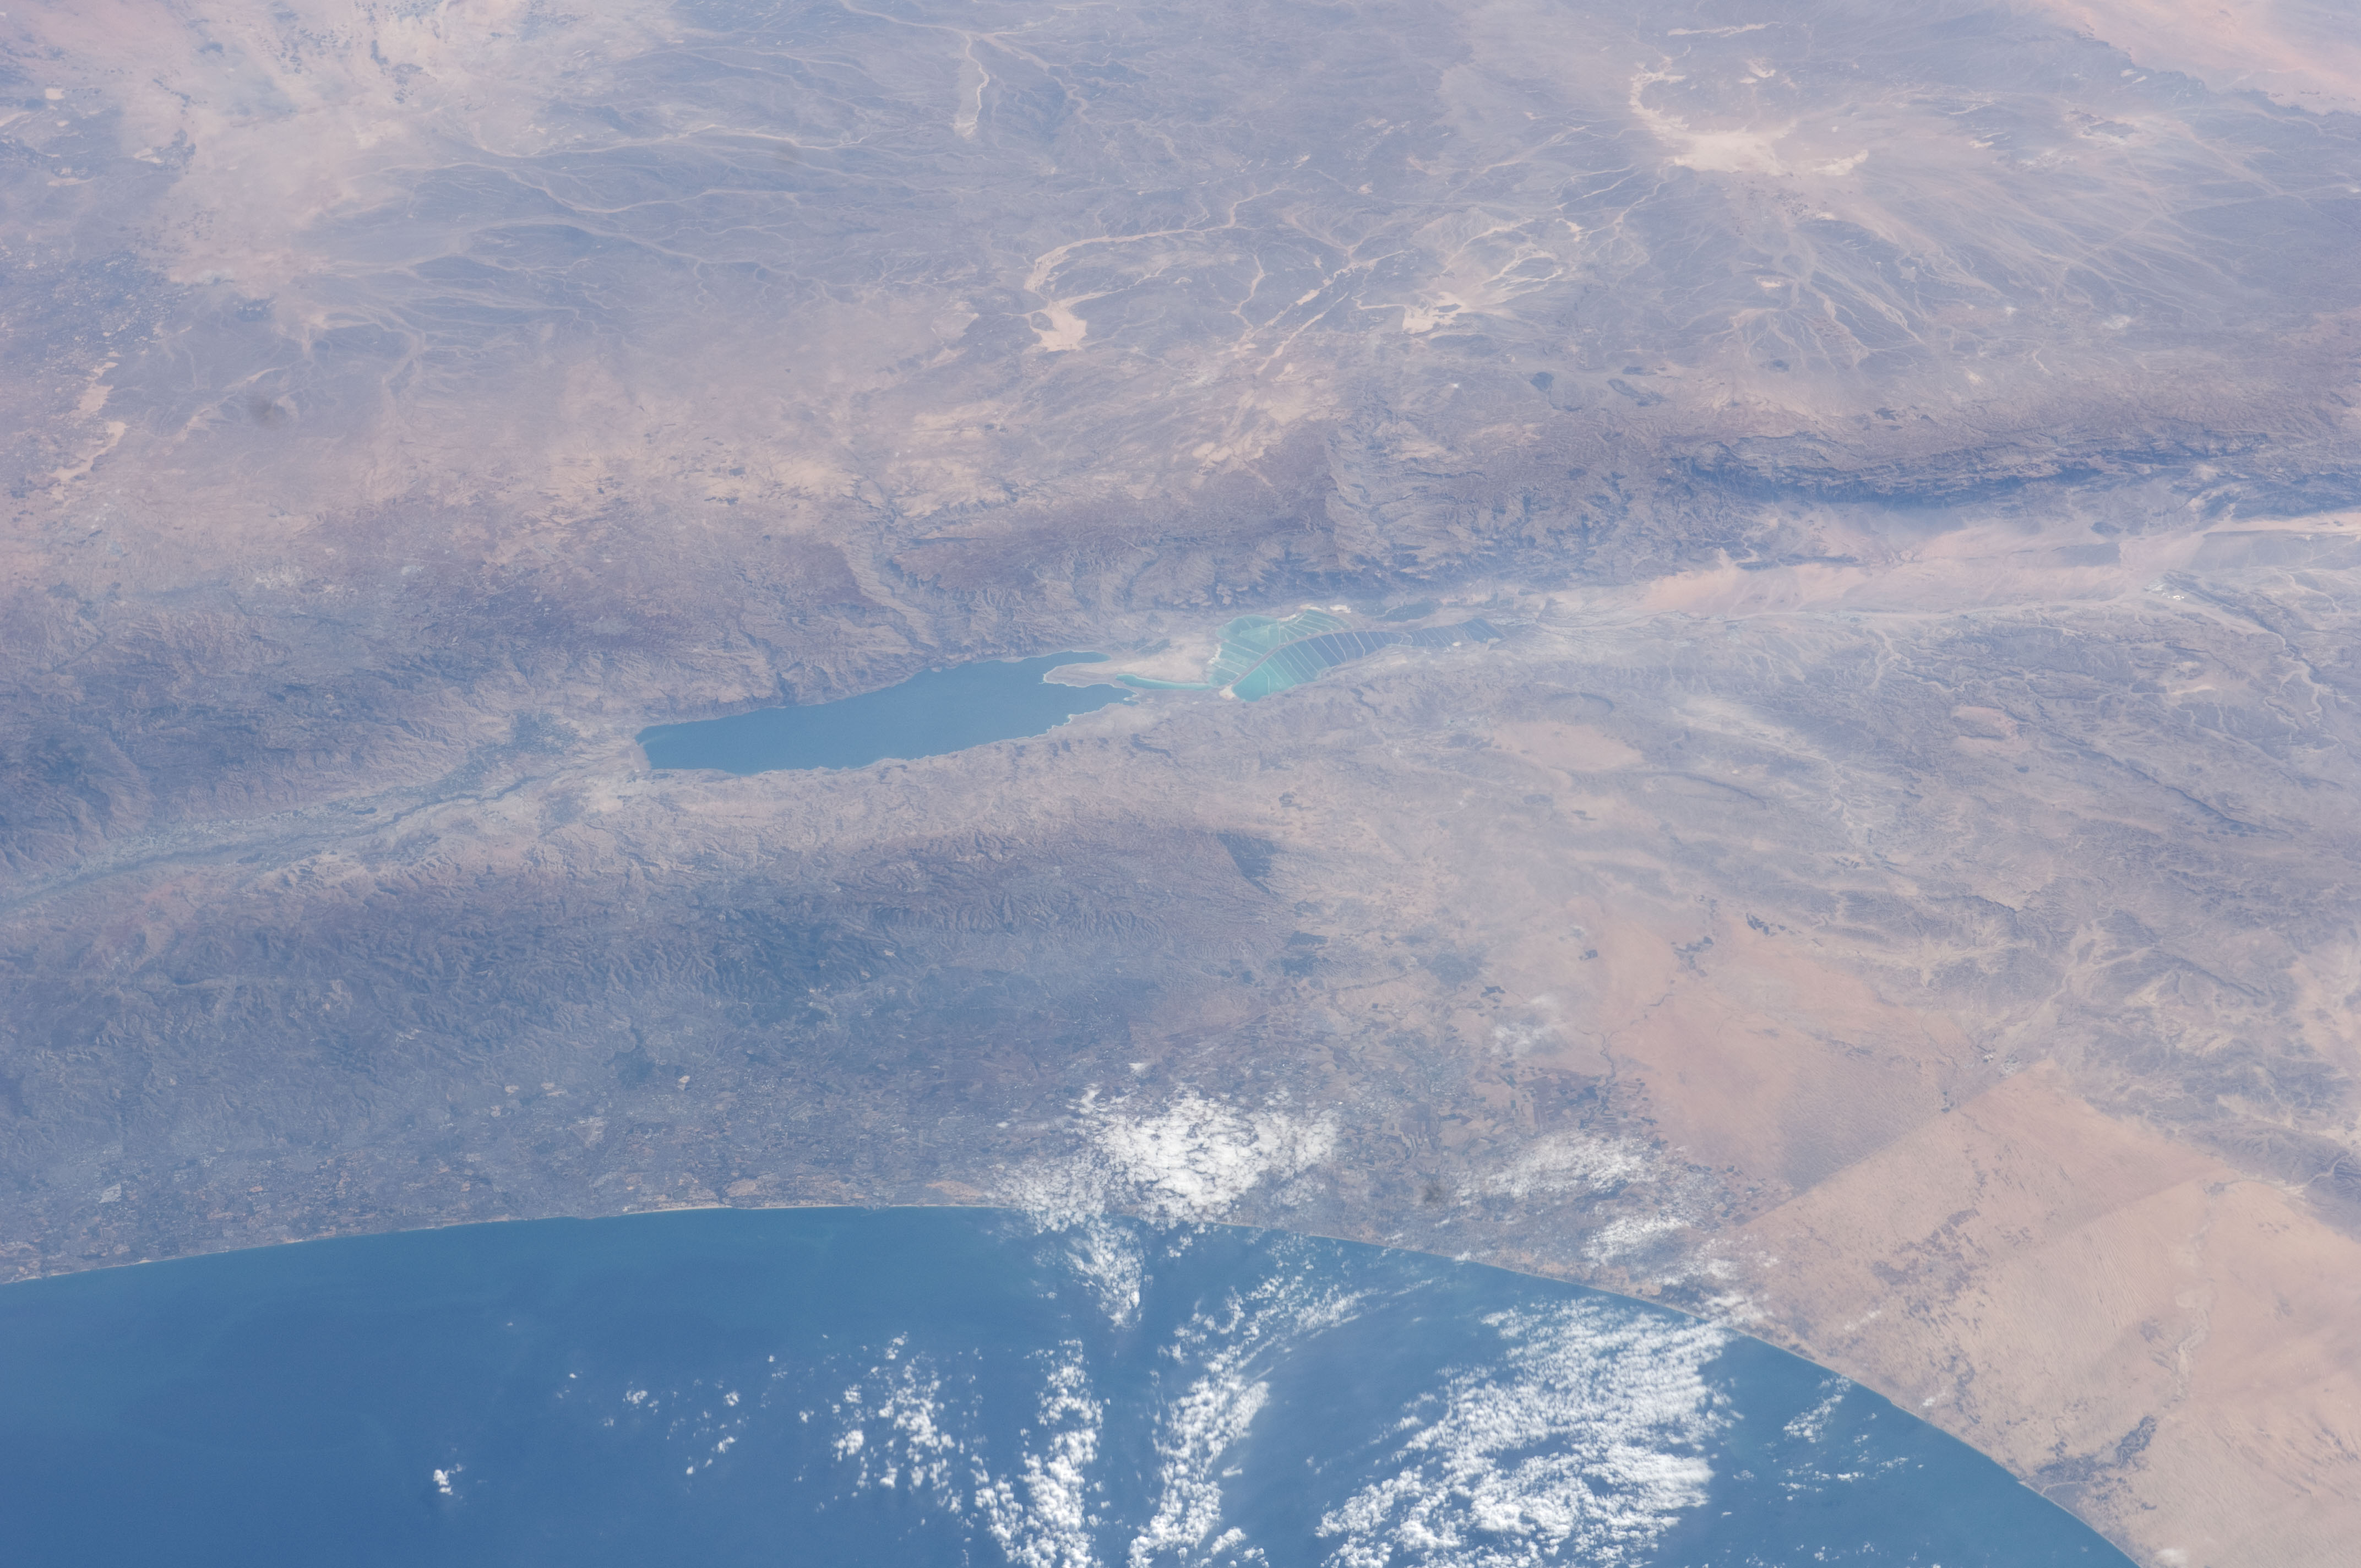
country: ISRAEL
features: MEDITERRANEAN S., COAST, GAZA STRIP, DEAD S., JORDAN R. V., DESERT, MTS.
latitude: 31.0
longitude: 35.0
